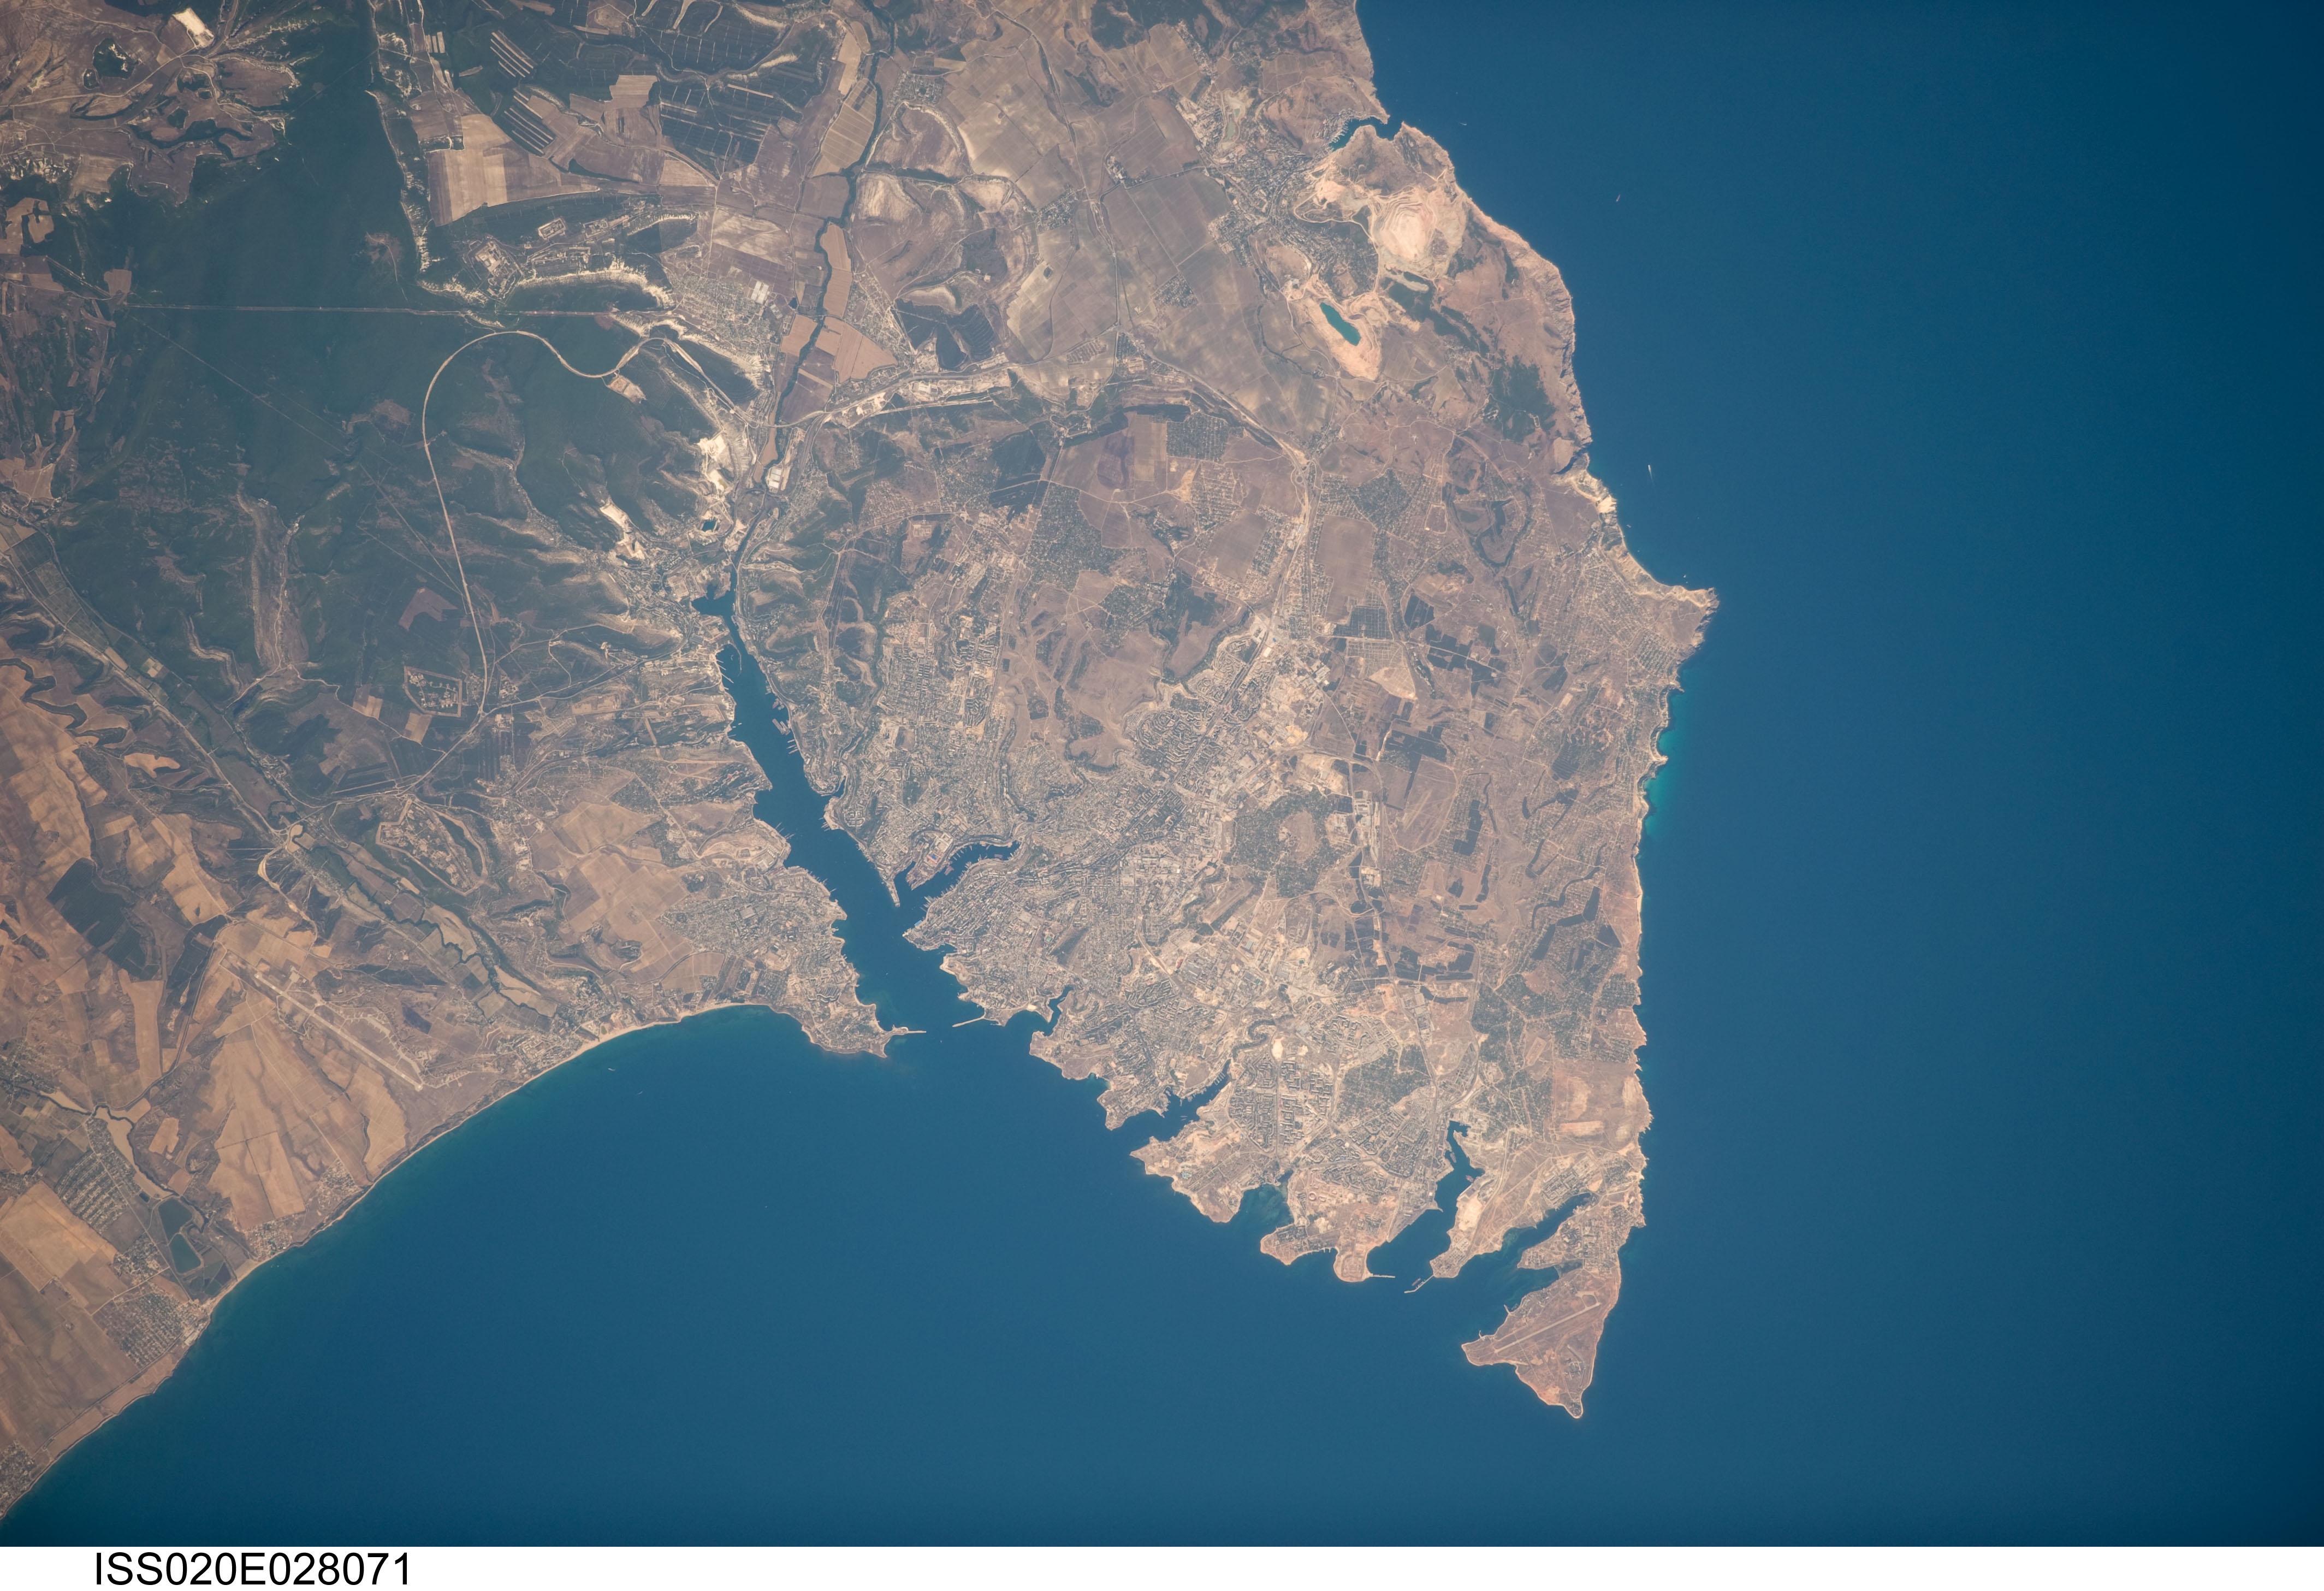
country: UKRAINE
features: SEVASTOPOL, C. KHERSONESSKIY, FOR., AGR., HILLS
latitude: 44.6
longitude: 33.5
